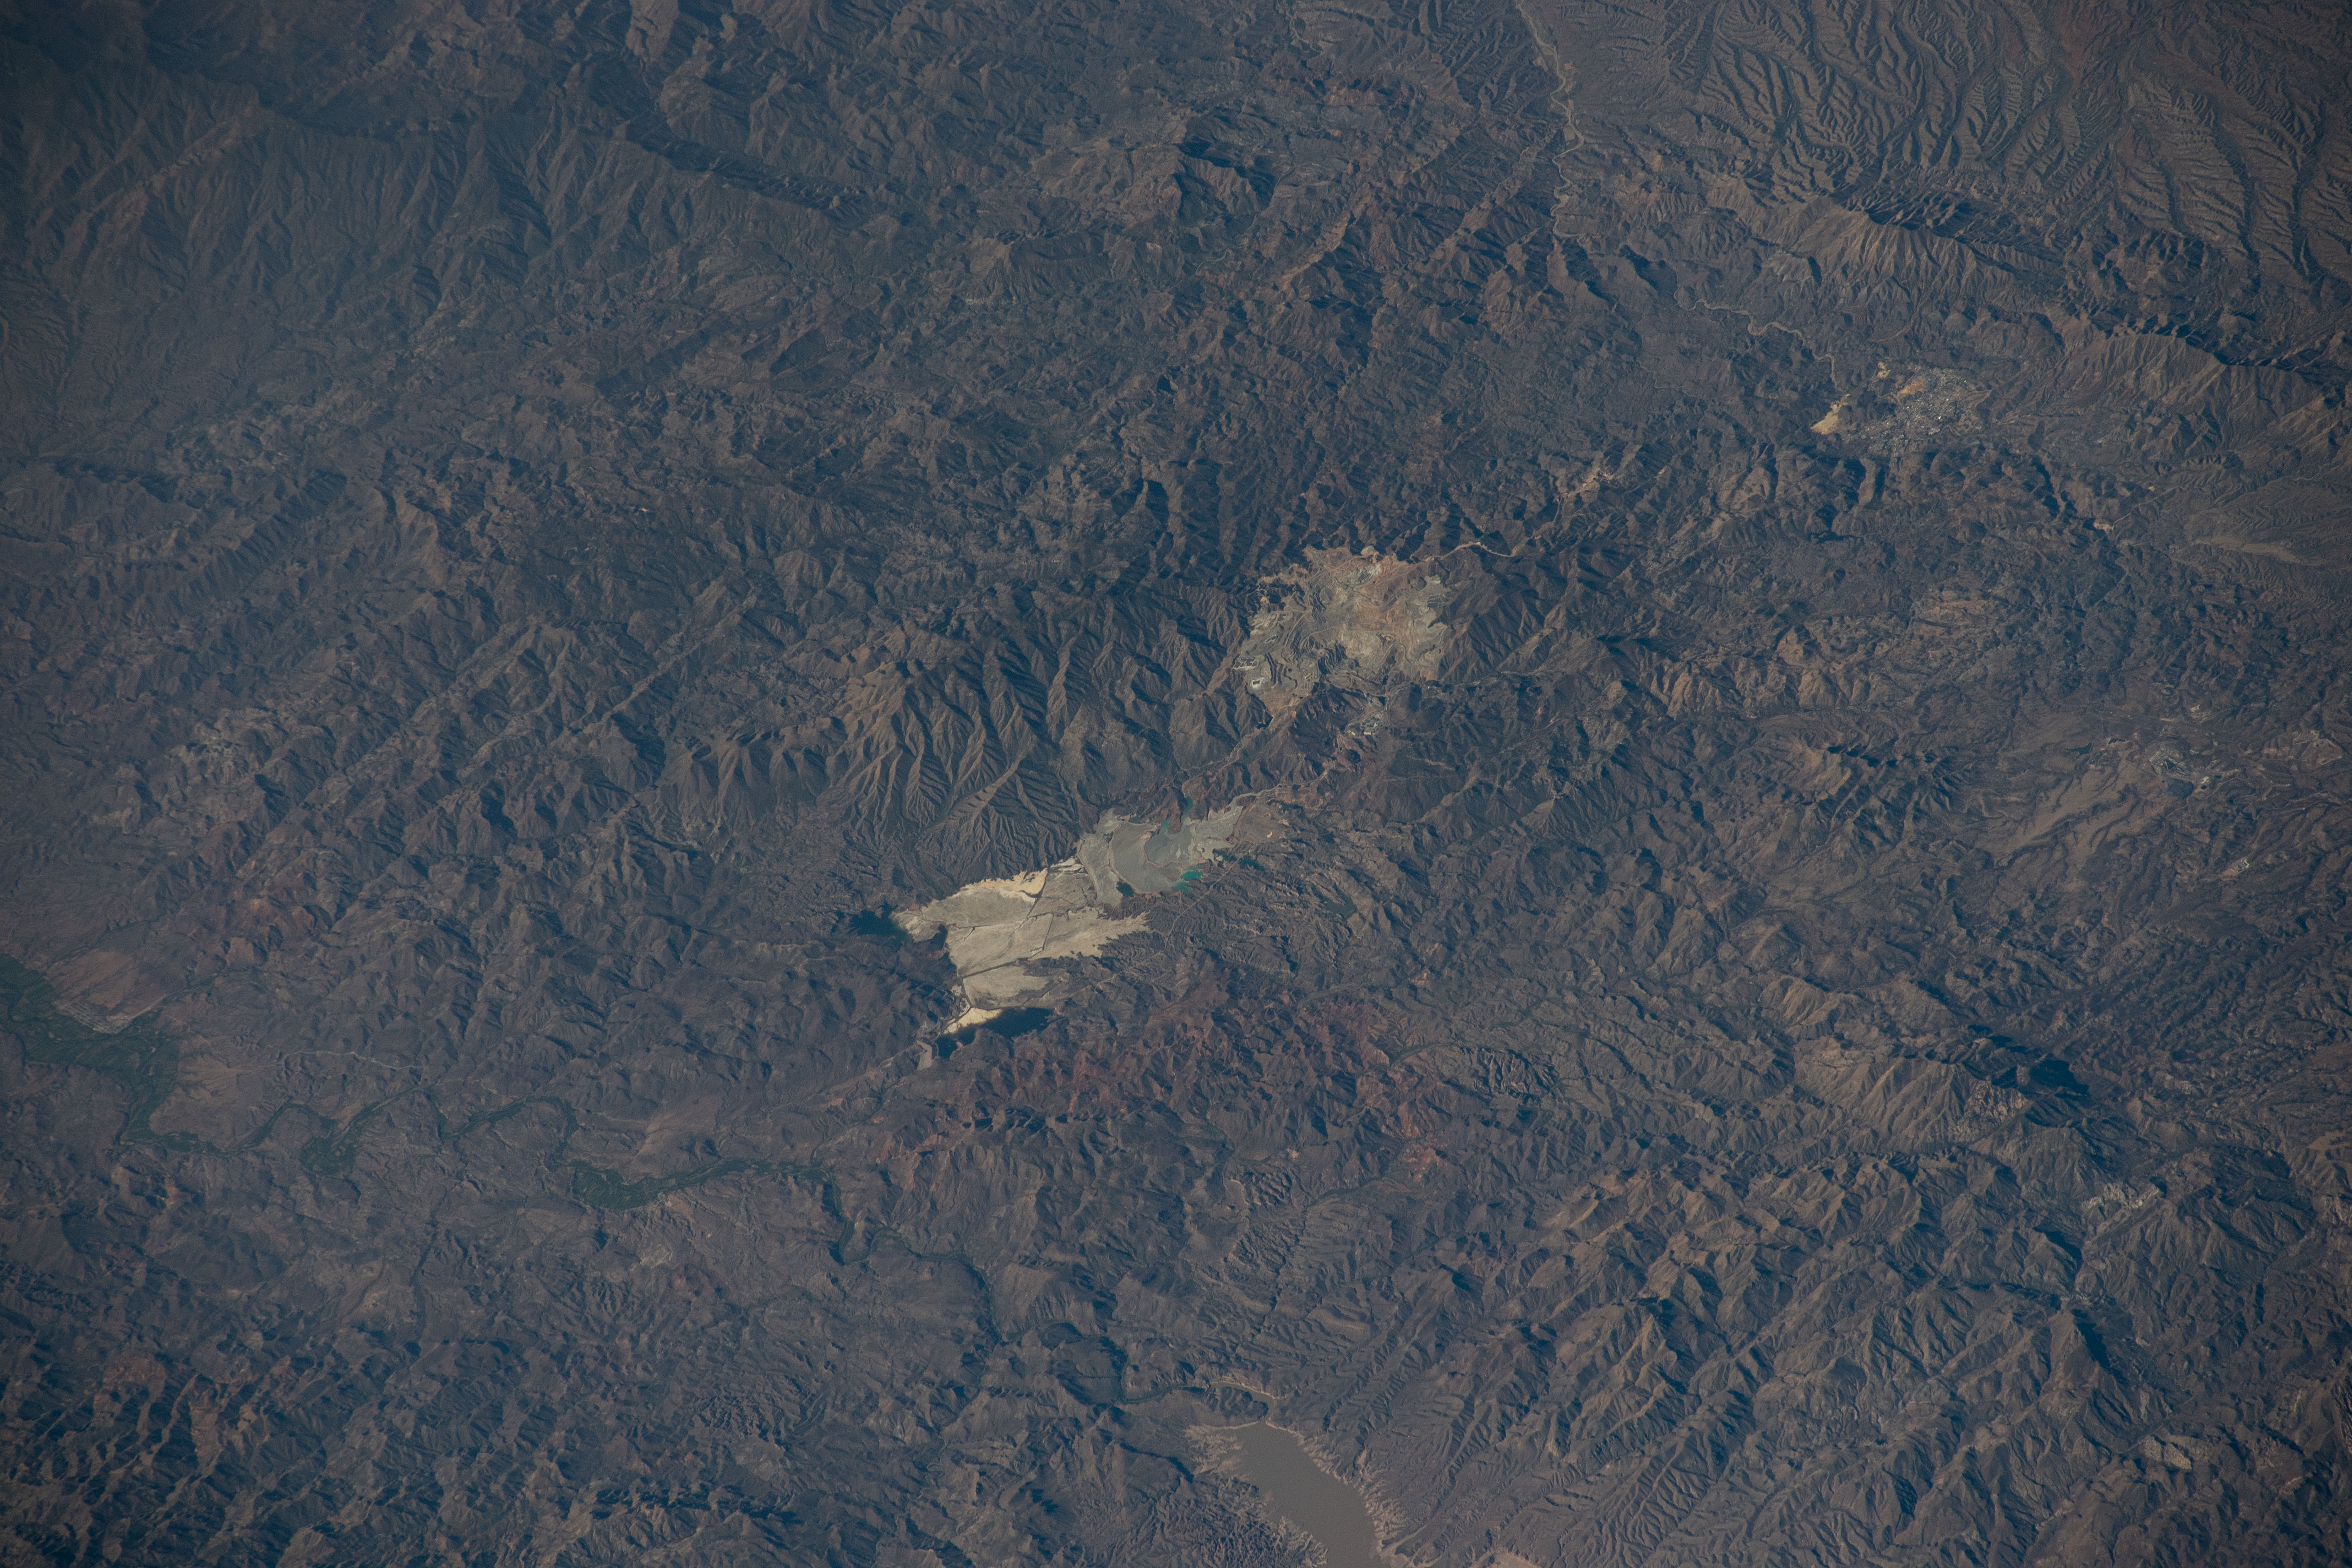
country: MEXICO
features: SONORA,MEXICO
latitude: 30.3
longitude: -109.5
